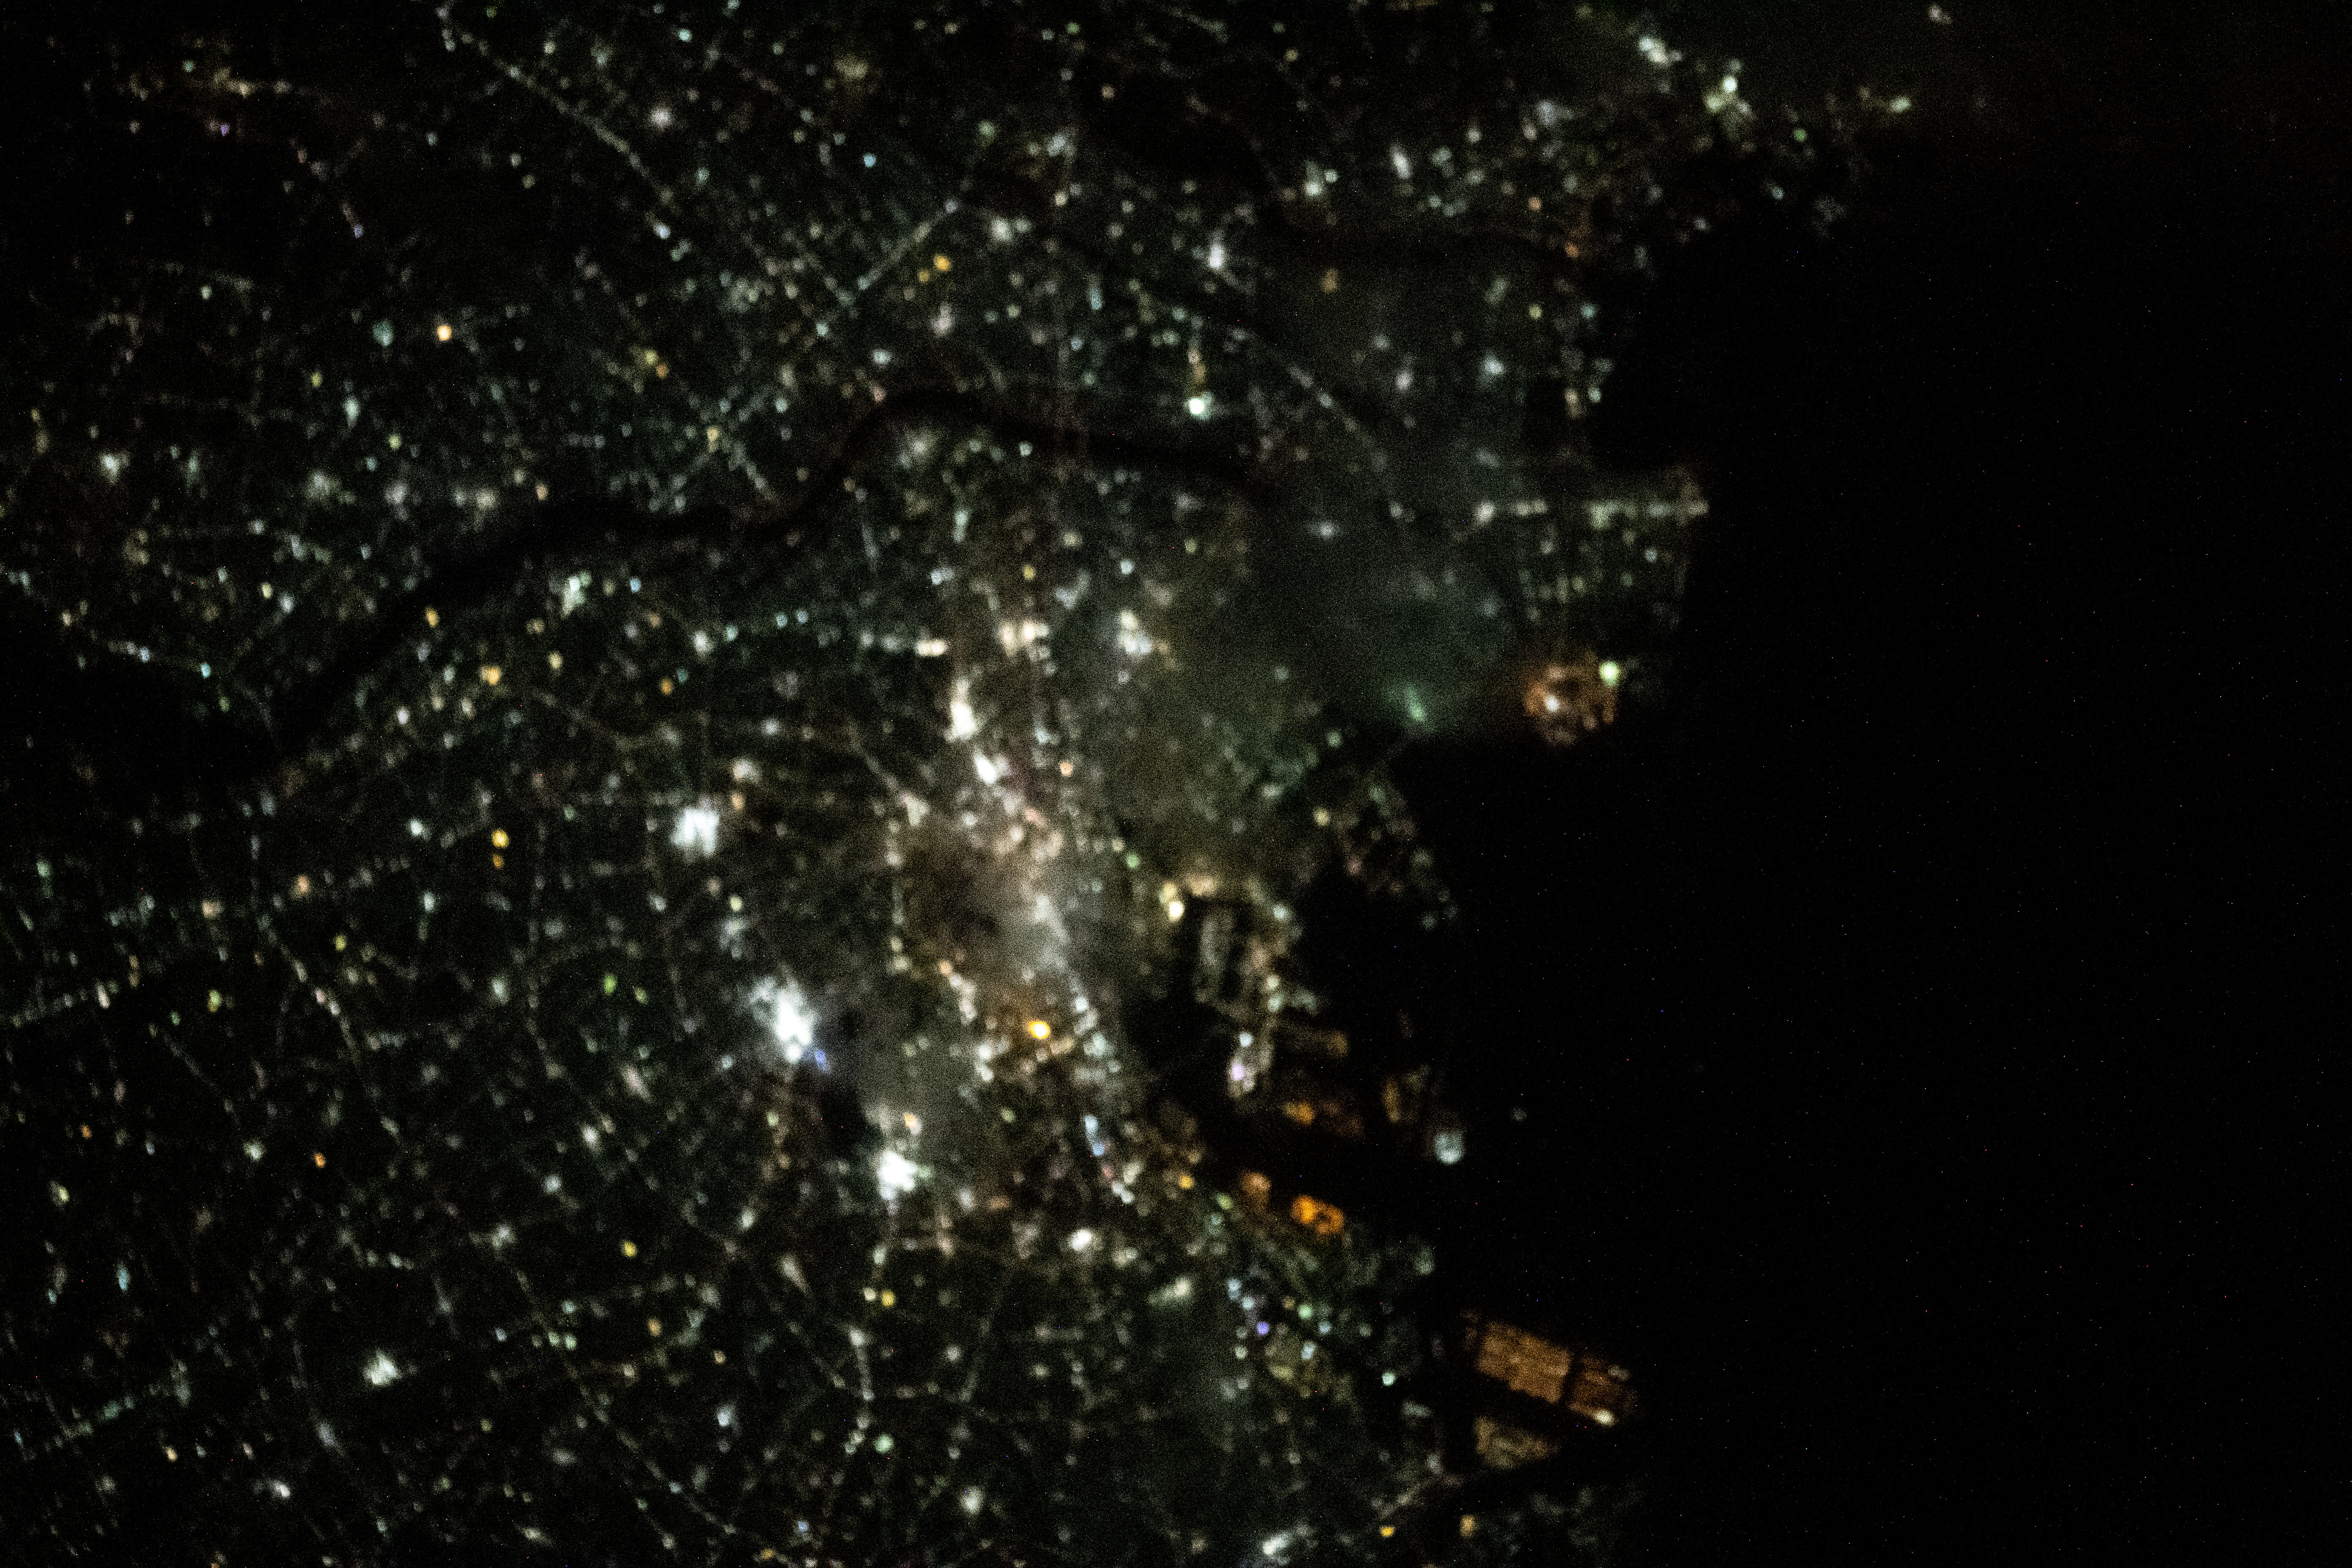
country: JAPAN
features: TOKYO AT NIGHT
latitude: 35.6
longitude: 139.8
